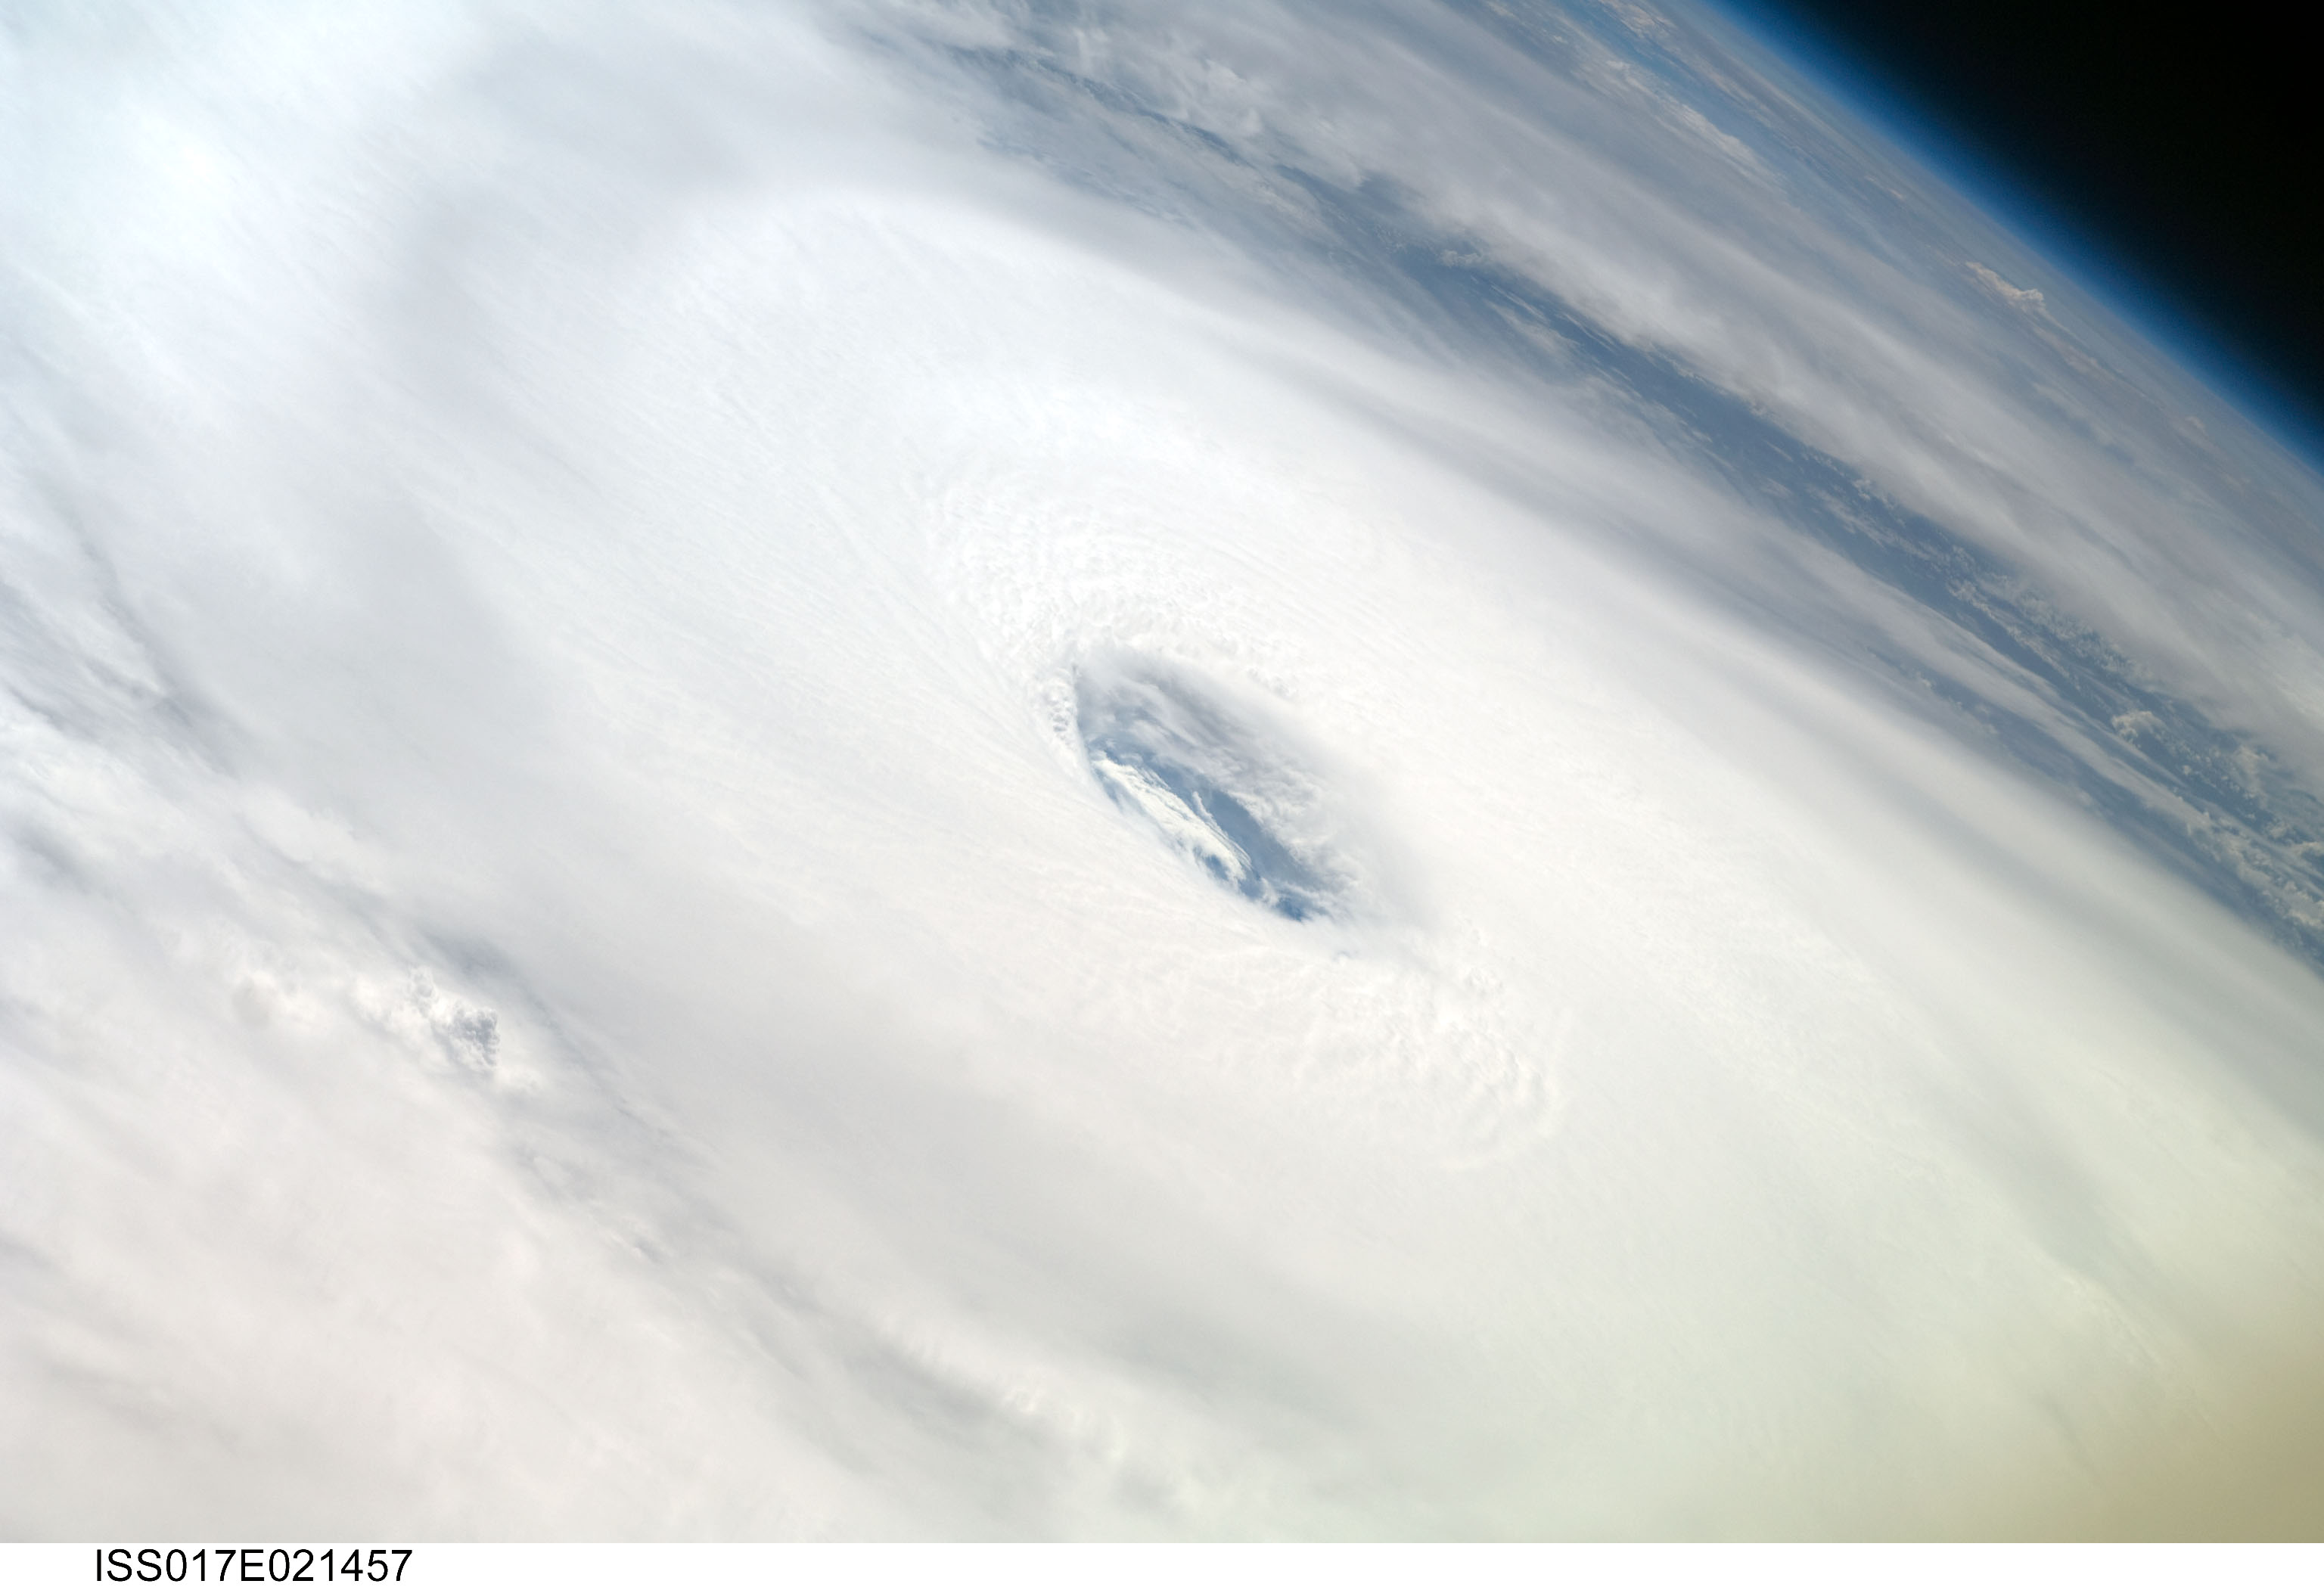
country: PACIFIC OCEAN
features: PAN-HURRICANE NORBERT, EYE
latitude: 18.0
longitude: -112.7
